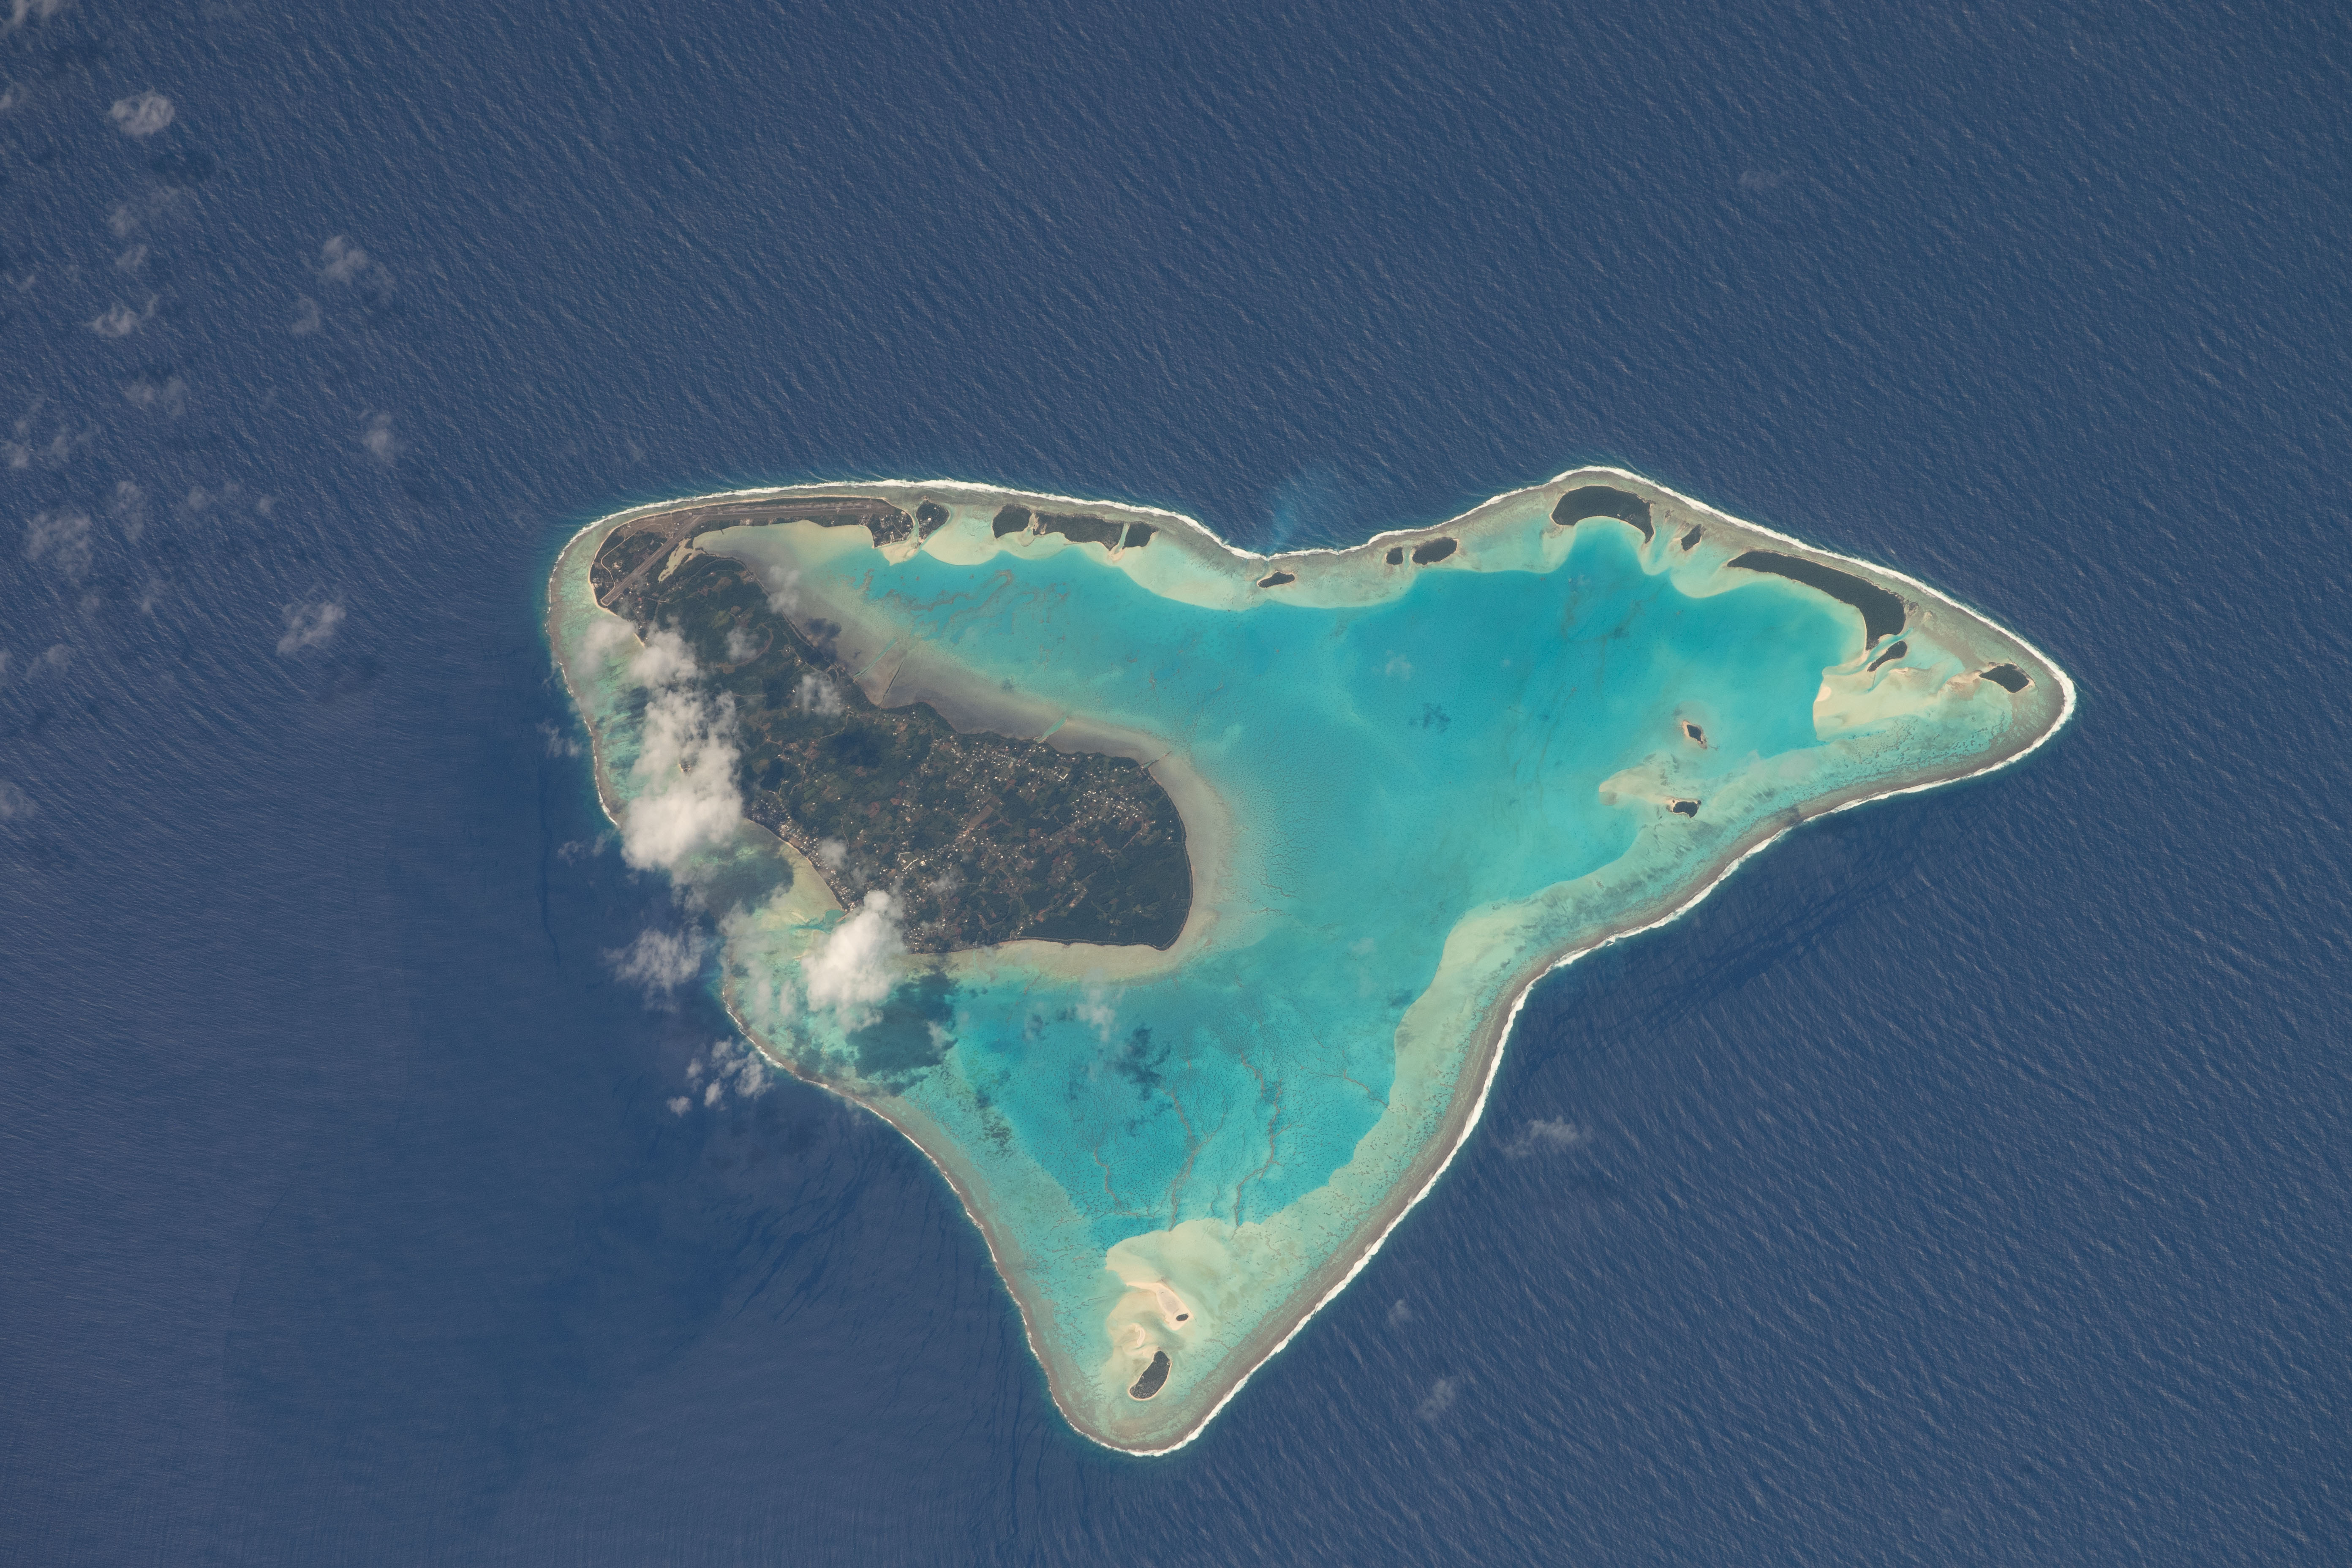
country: COOK ISLANDS
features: AITUTAKI AIRPORT, ECLIPSE SEAMOUNT
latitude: -18.9
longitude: -159.8
